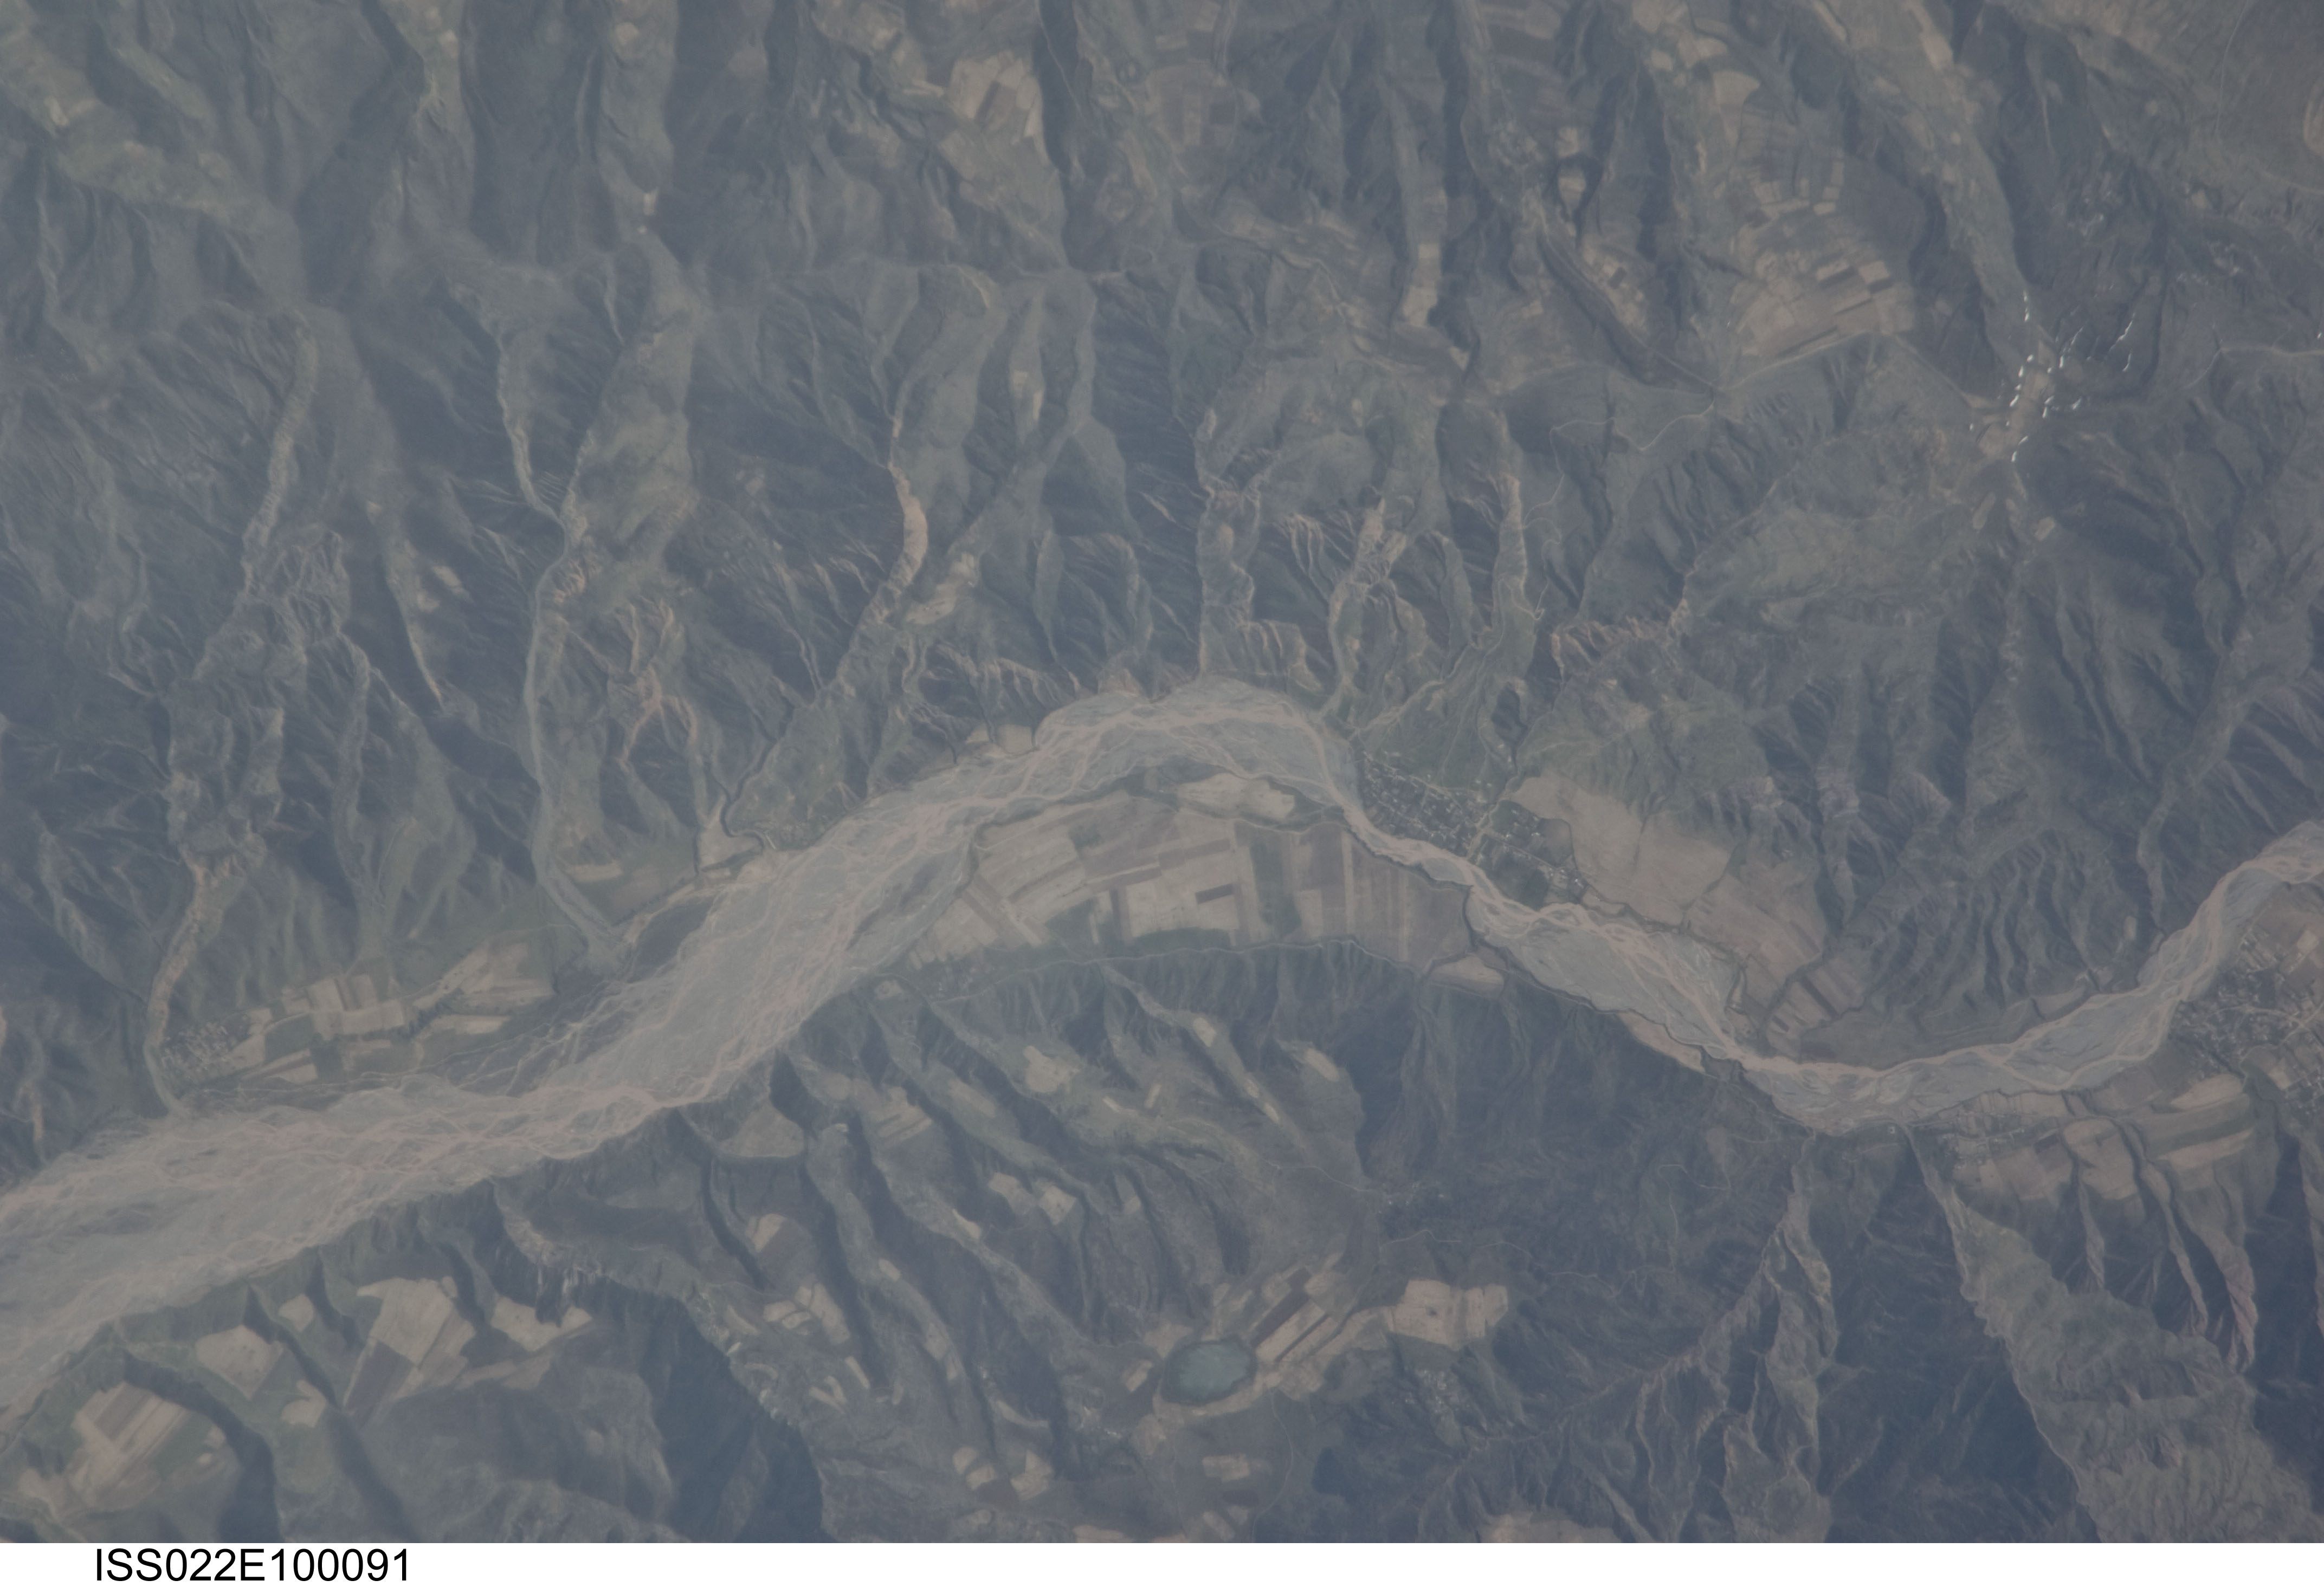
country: TAJIKISTAN
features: KSHINDARA POYEN, YAKHSU R., AGR., MTS.
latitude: 38.3
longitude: 70.0
